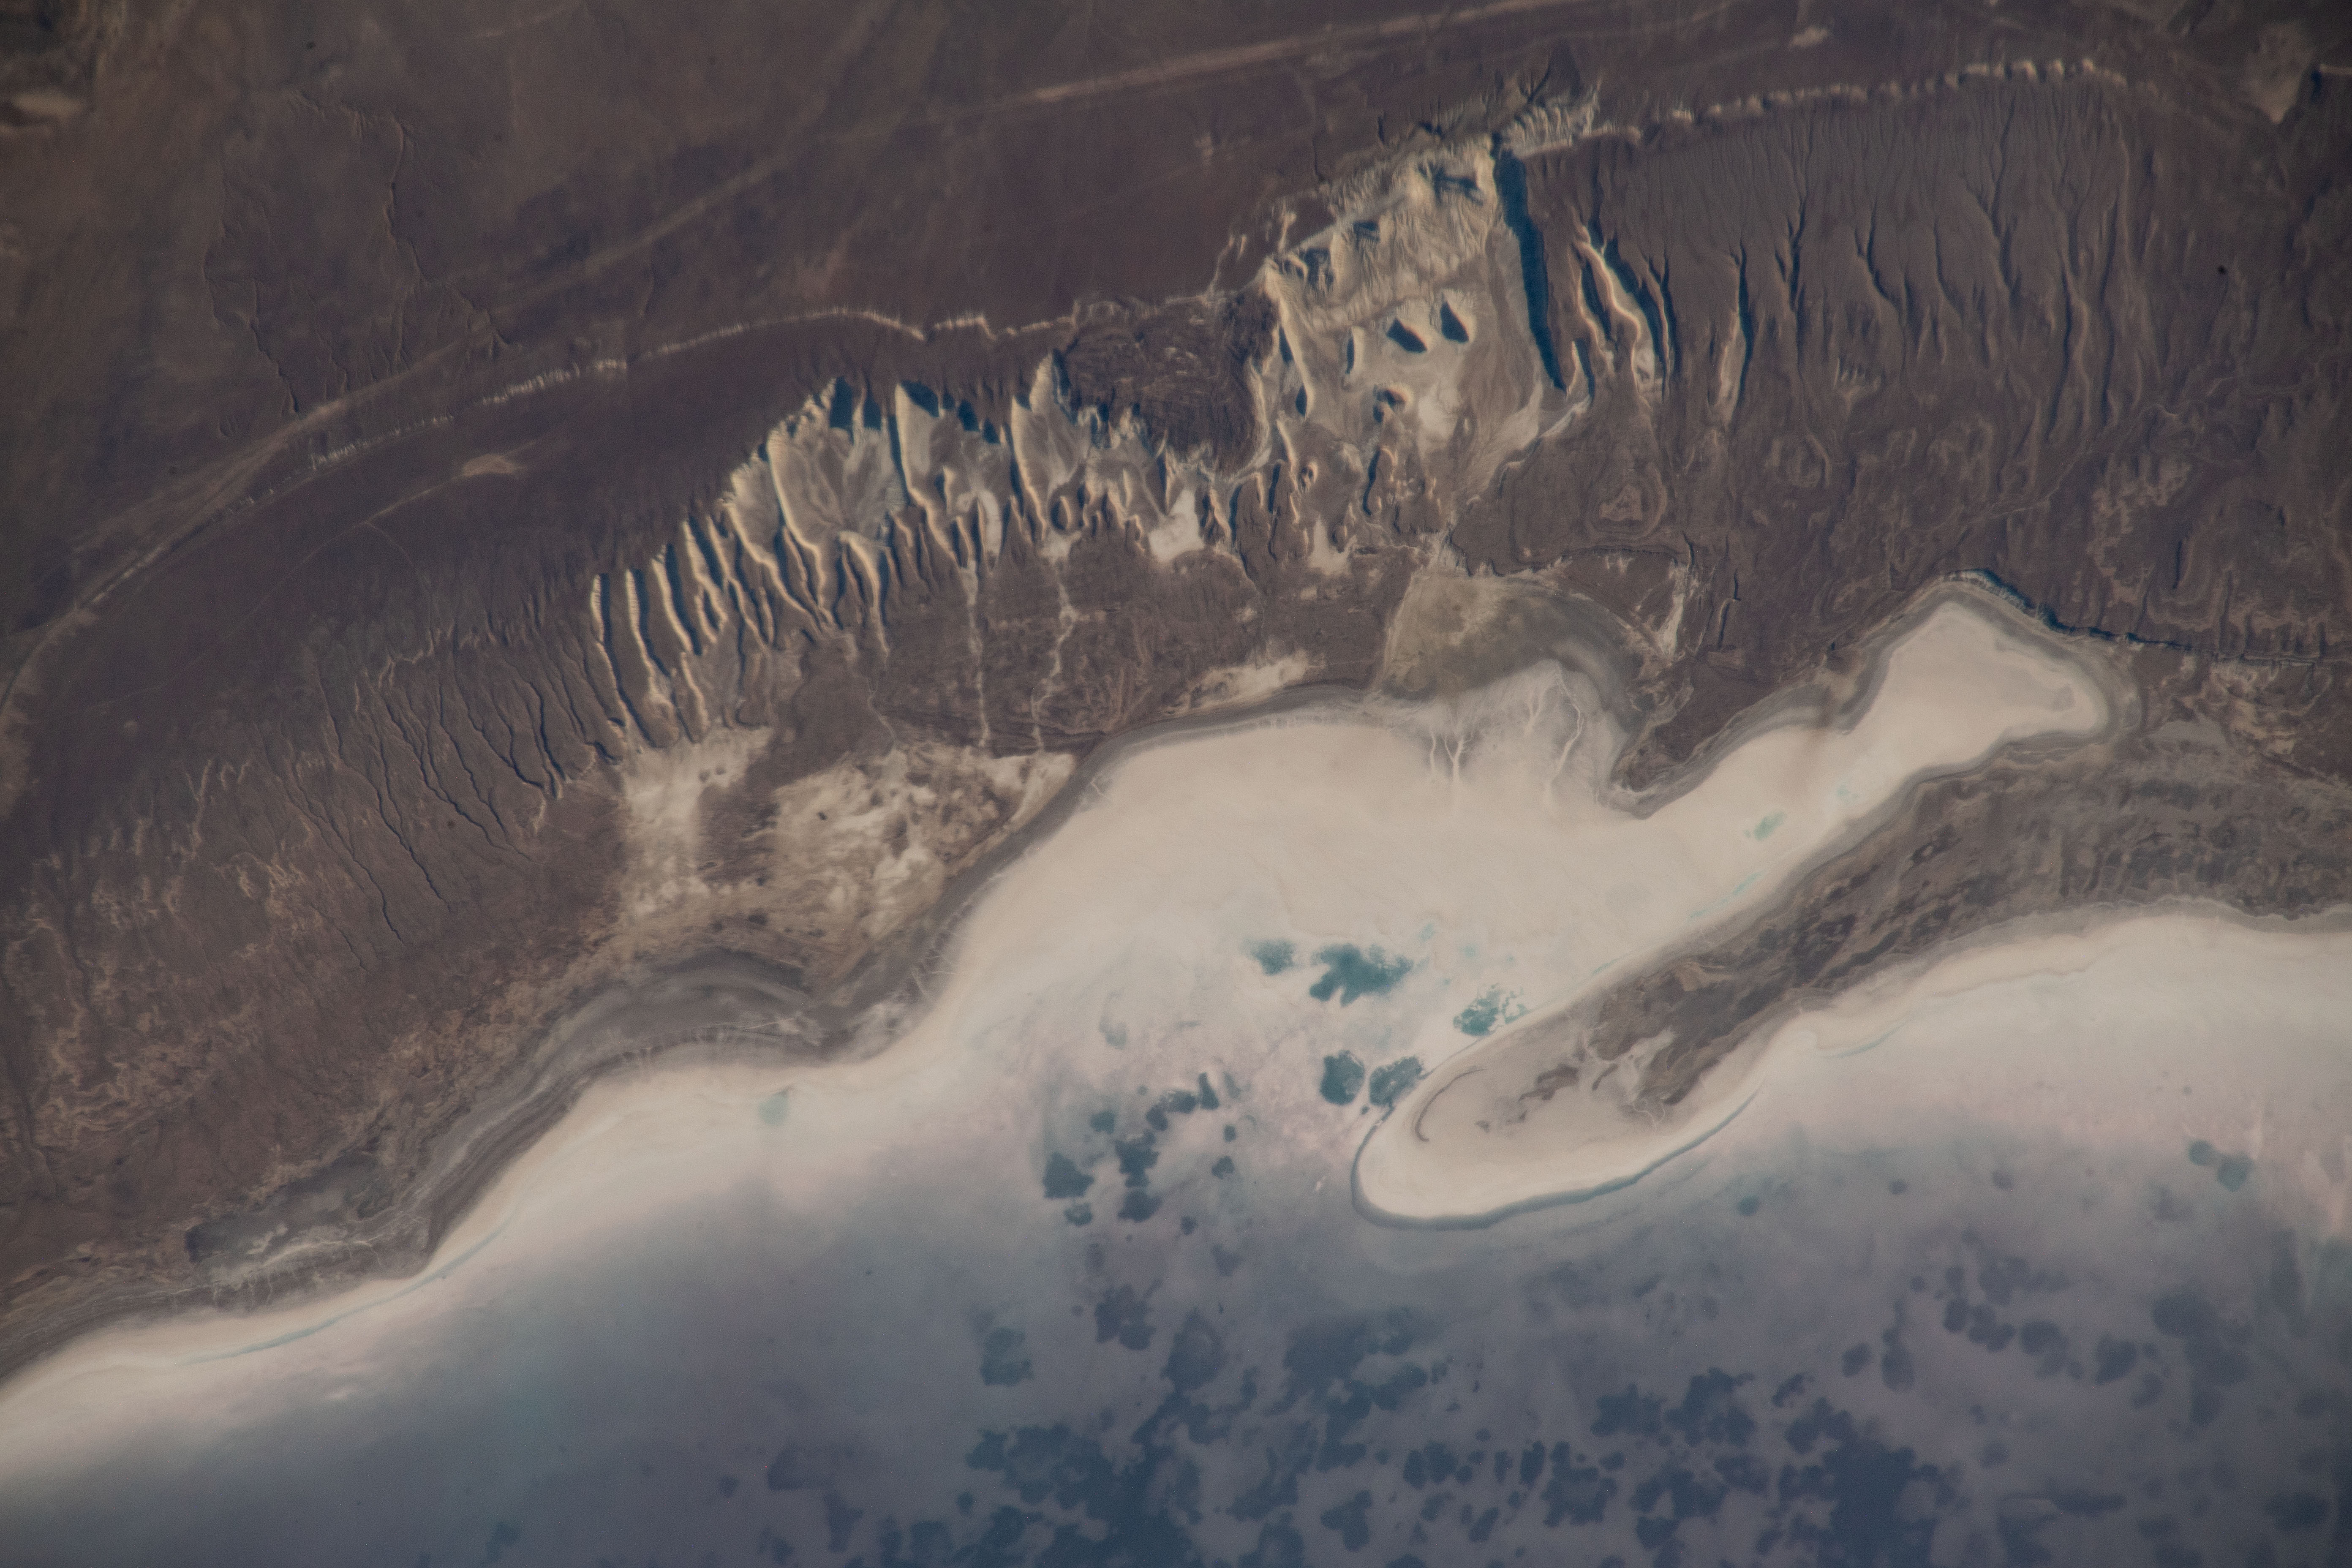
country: TURKMENISTAN
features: GARABOGAZKOL BASIN
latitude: 41.1
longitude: 54.7
